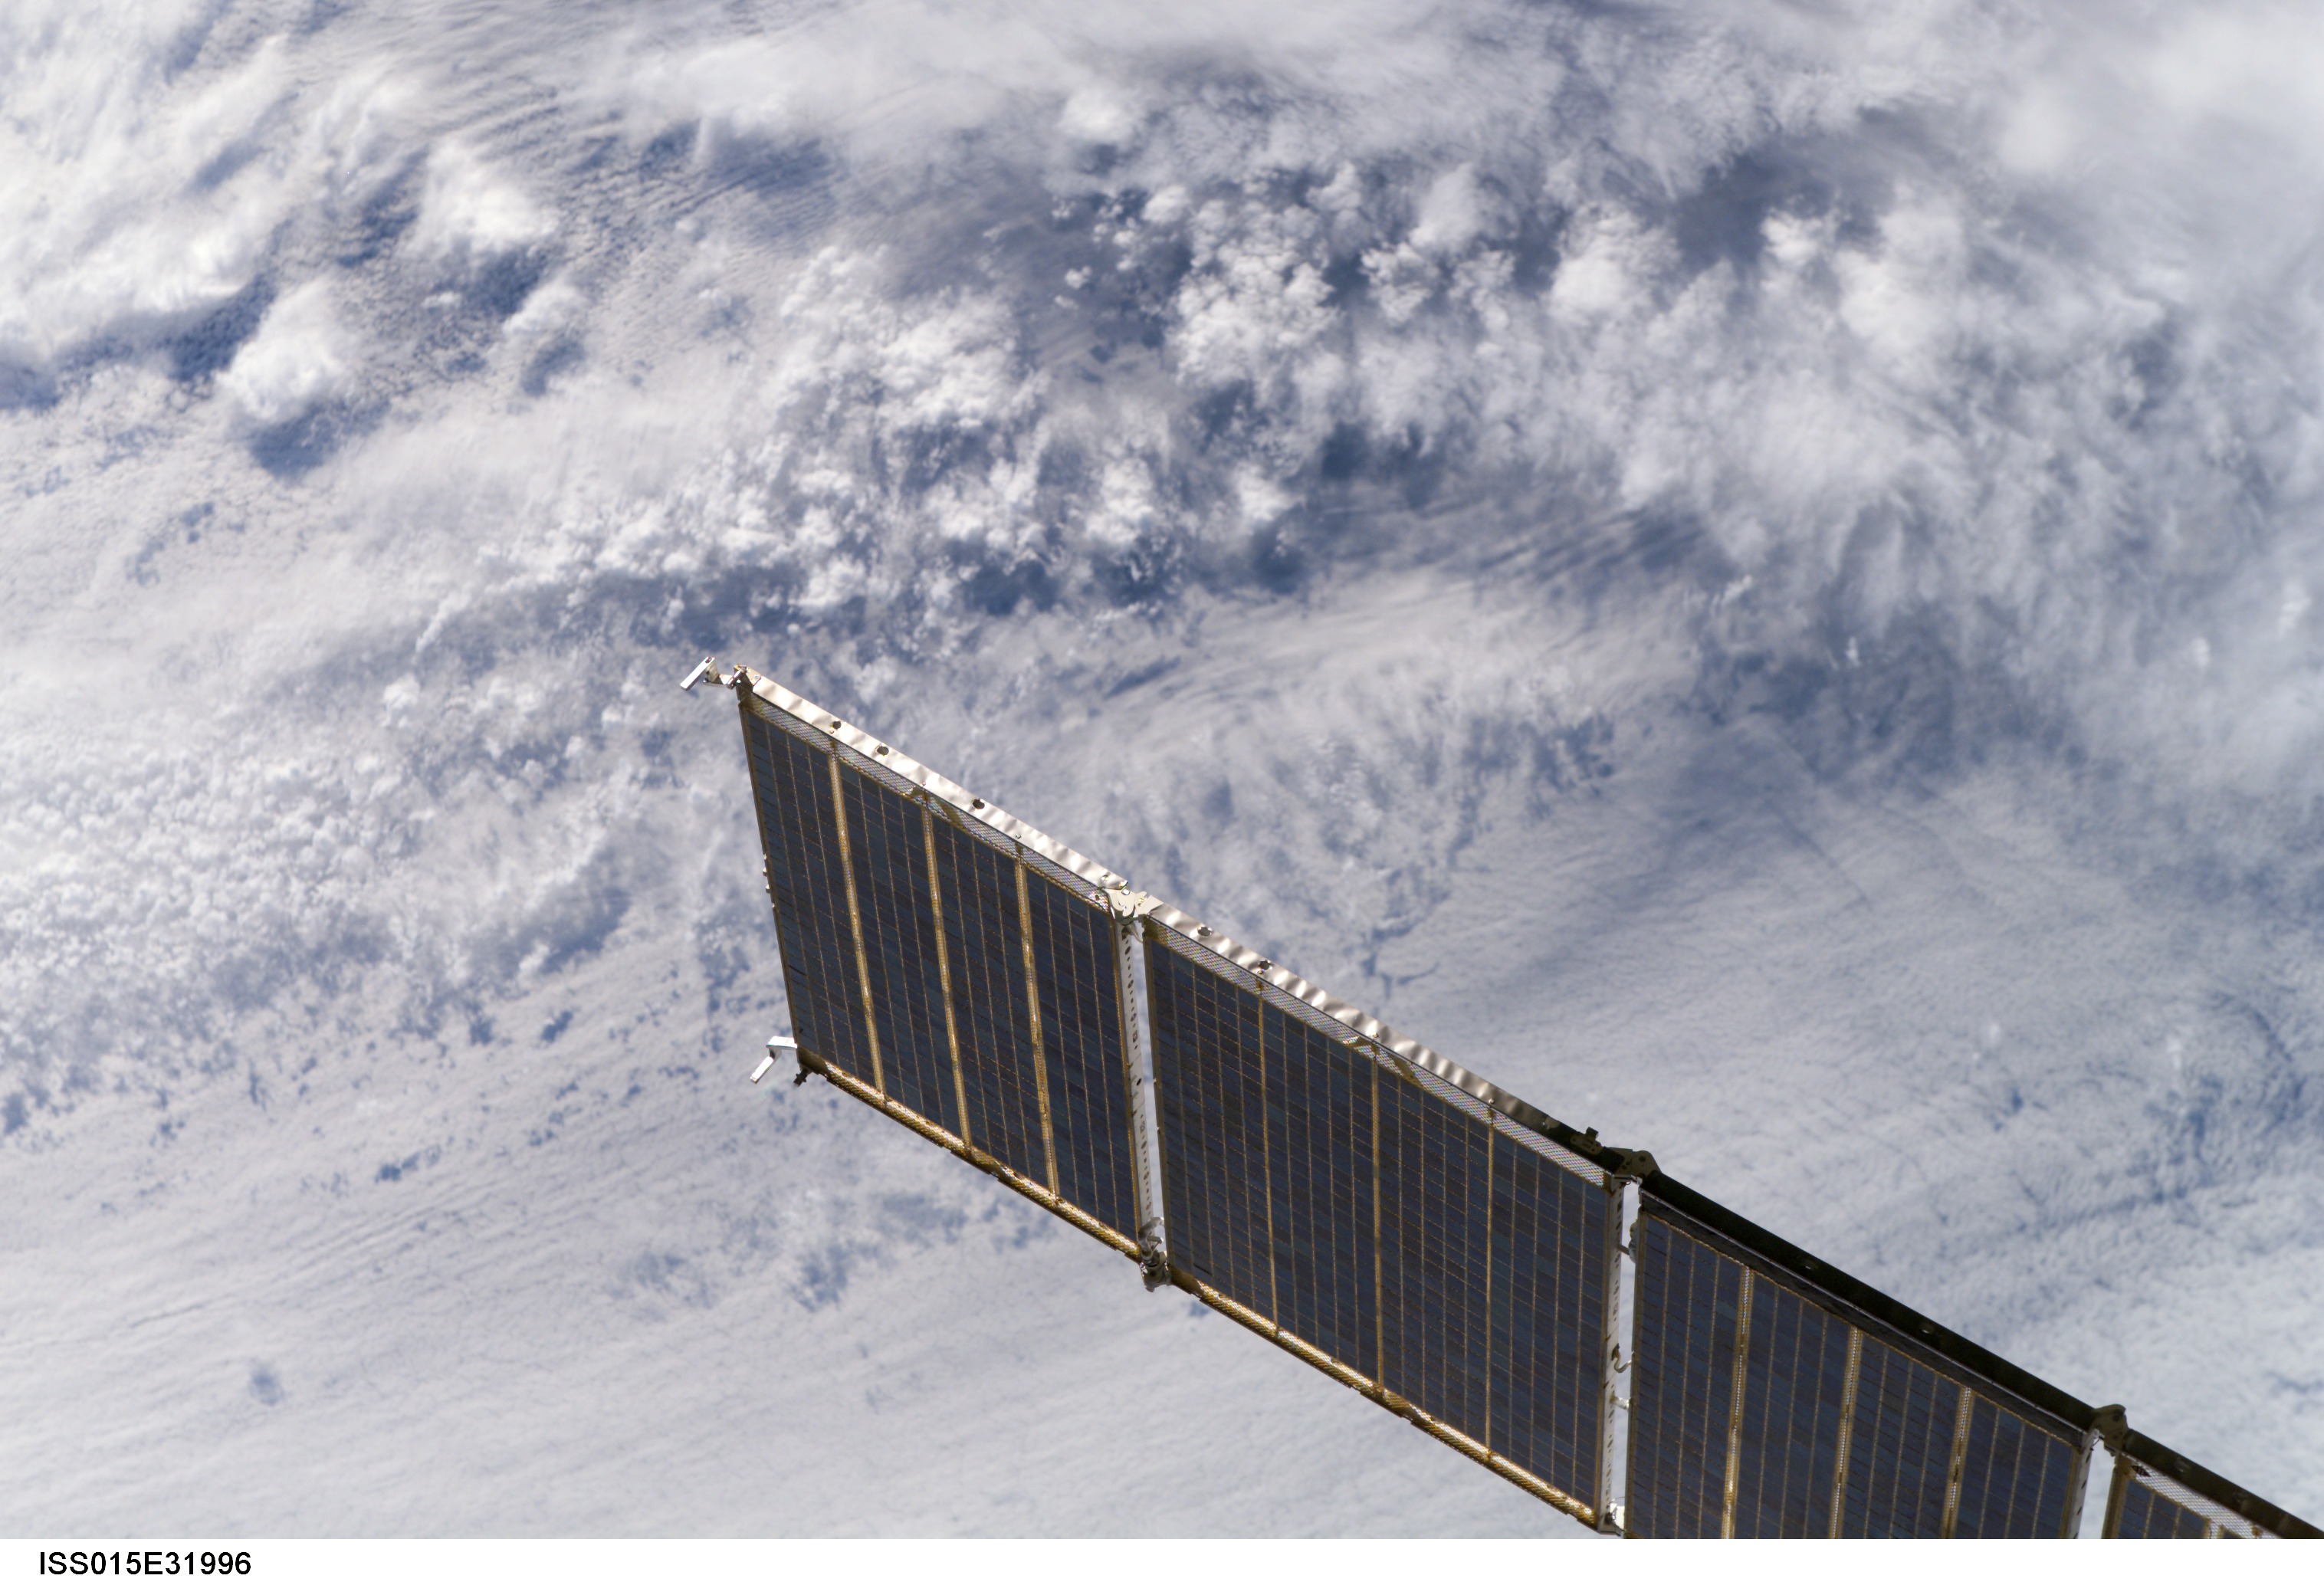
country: ATLANTIC OCEAN
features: CLOUD LAYERS, WAVE CLOUDS, ISS
